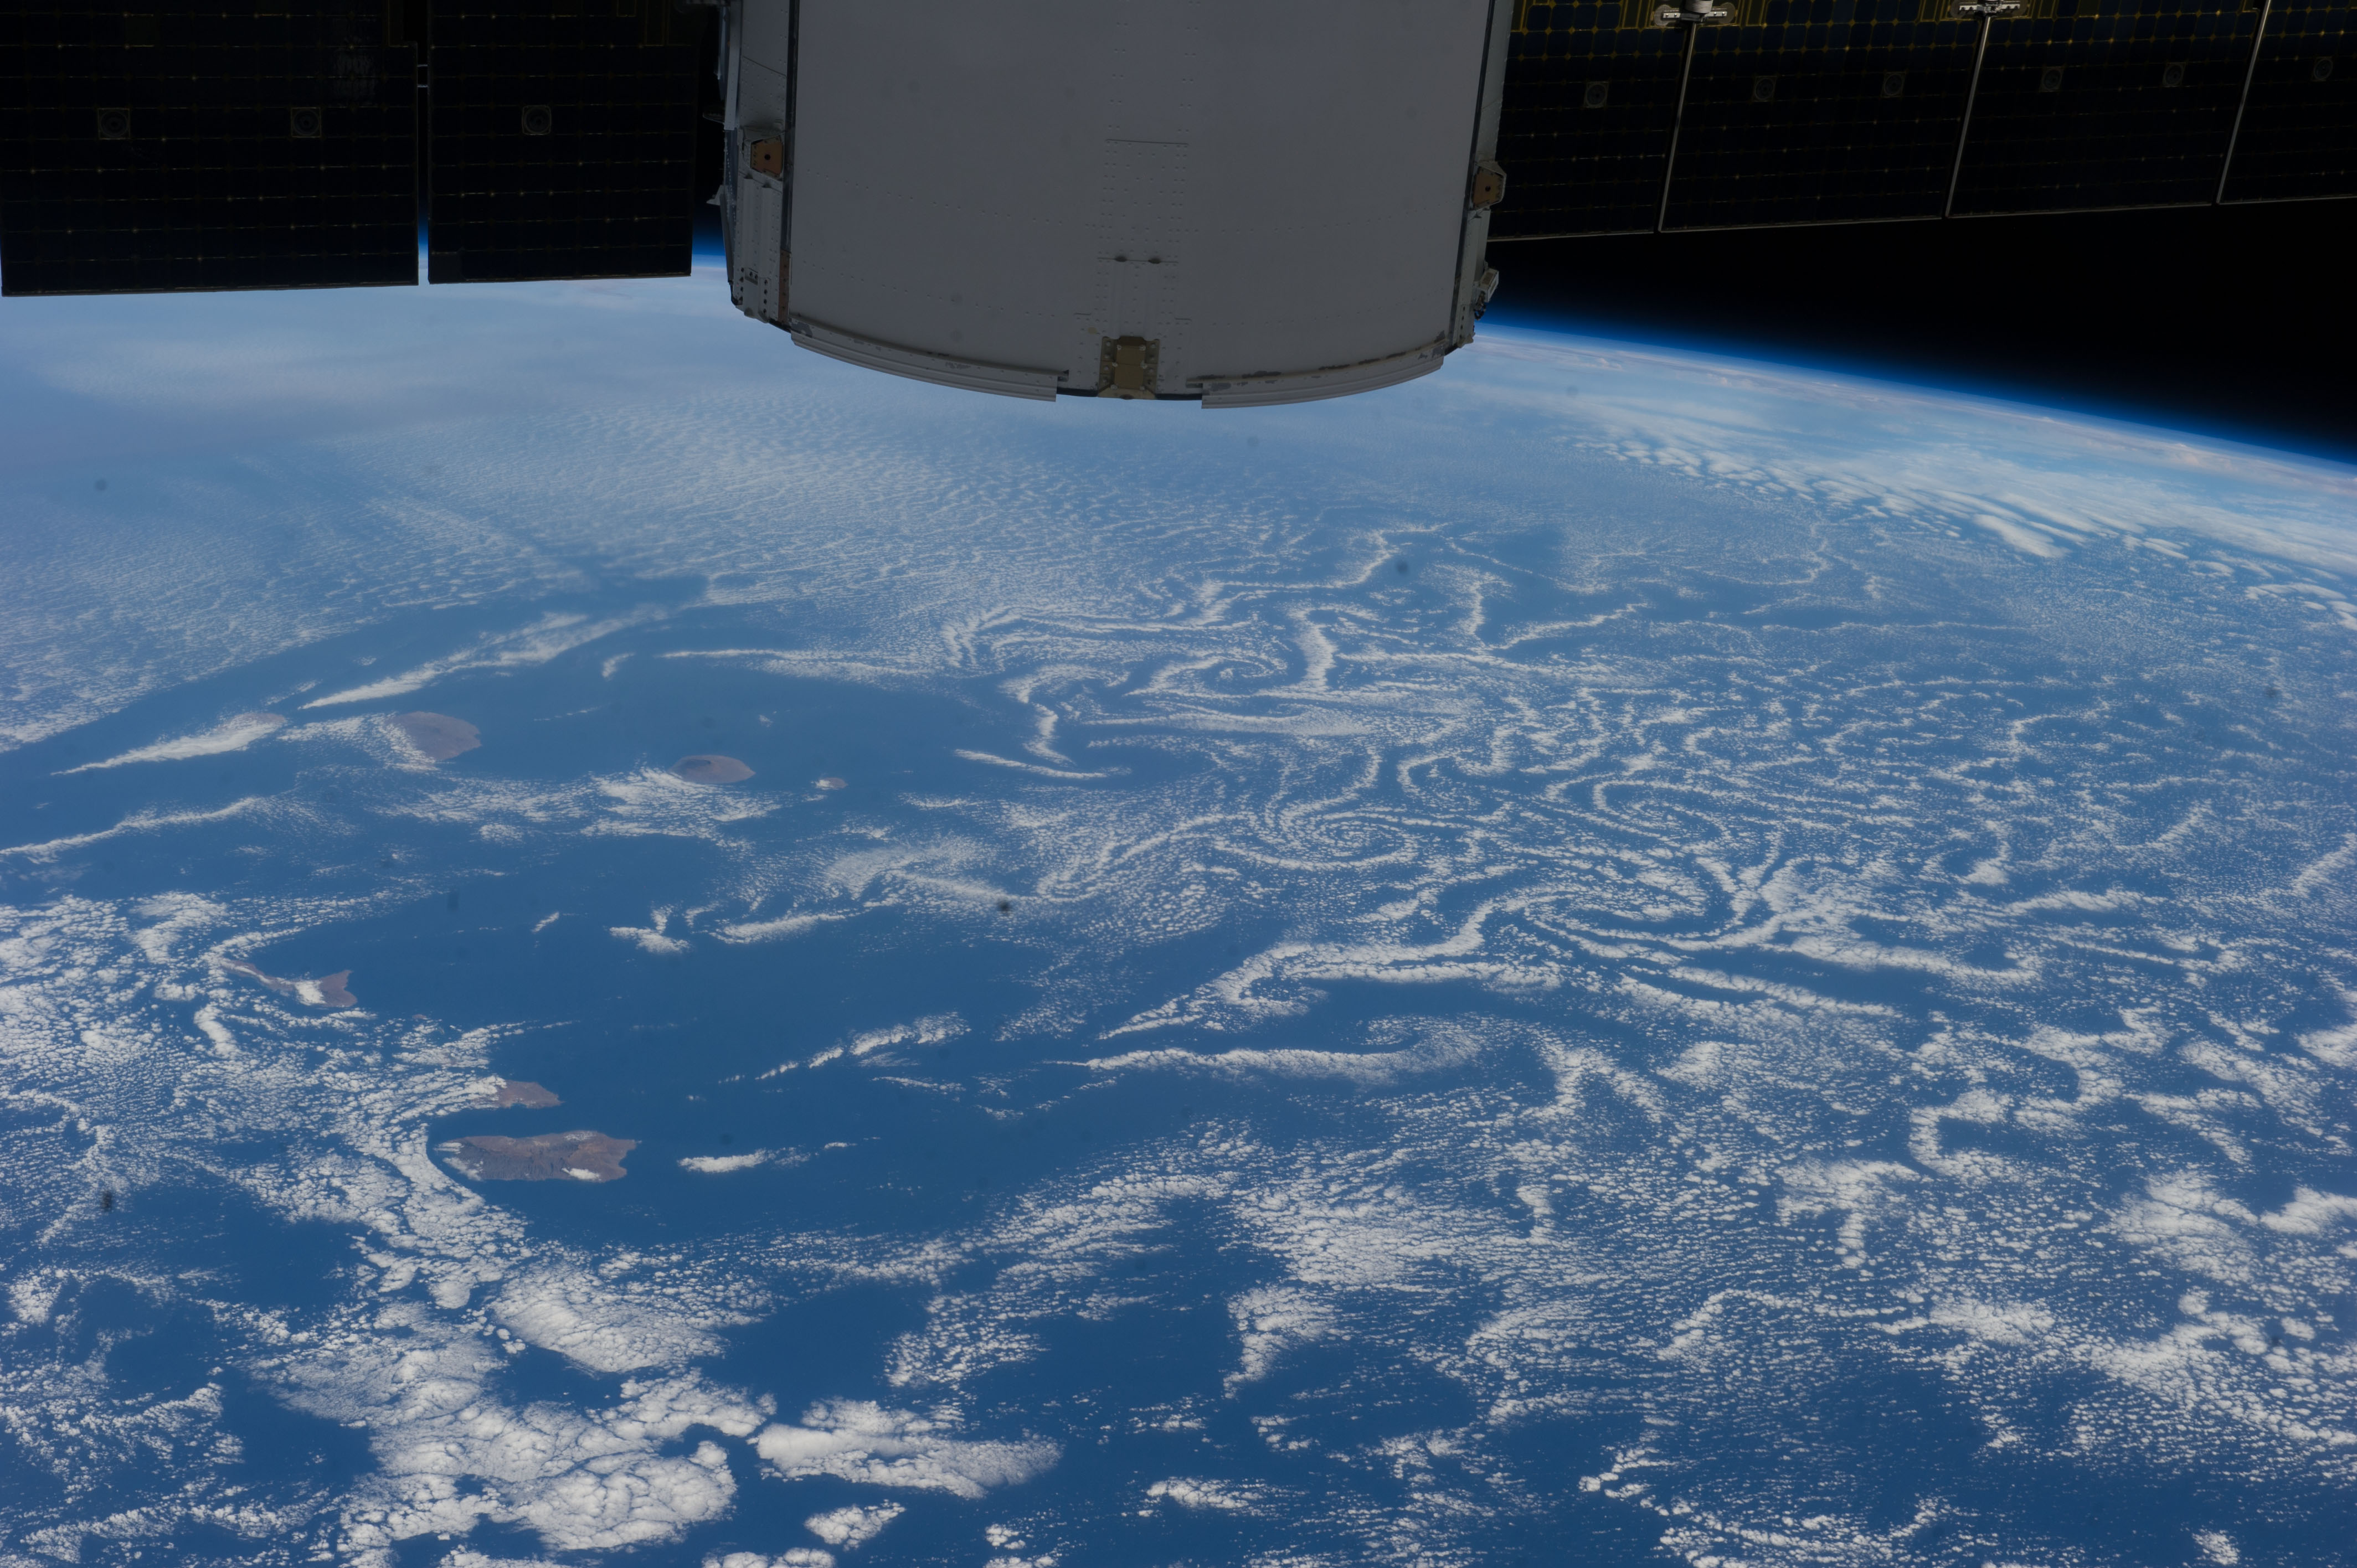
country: CAPE VERDE
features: ISLANDS, FIRE ISLAND, FOGO NATIONAL PARK, CAPE VERDE, ATLANTIC OCEAN
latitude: 15.1
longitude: -26.0
